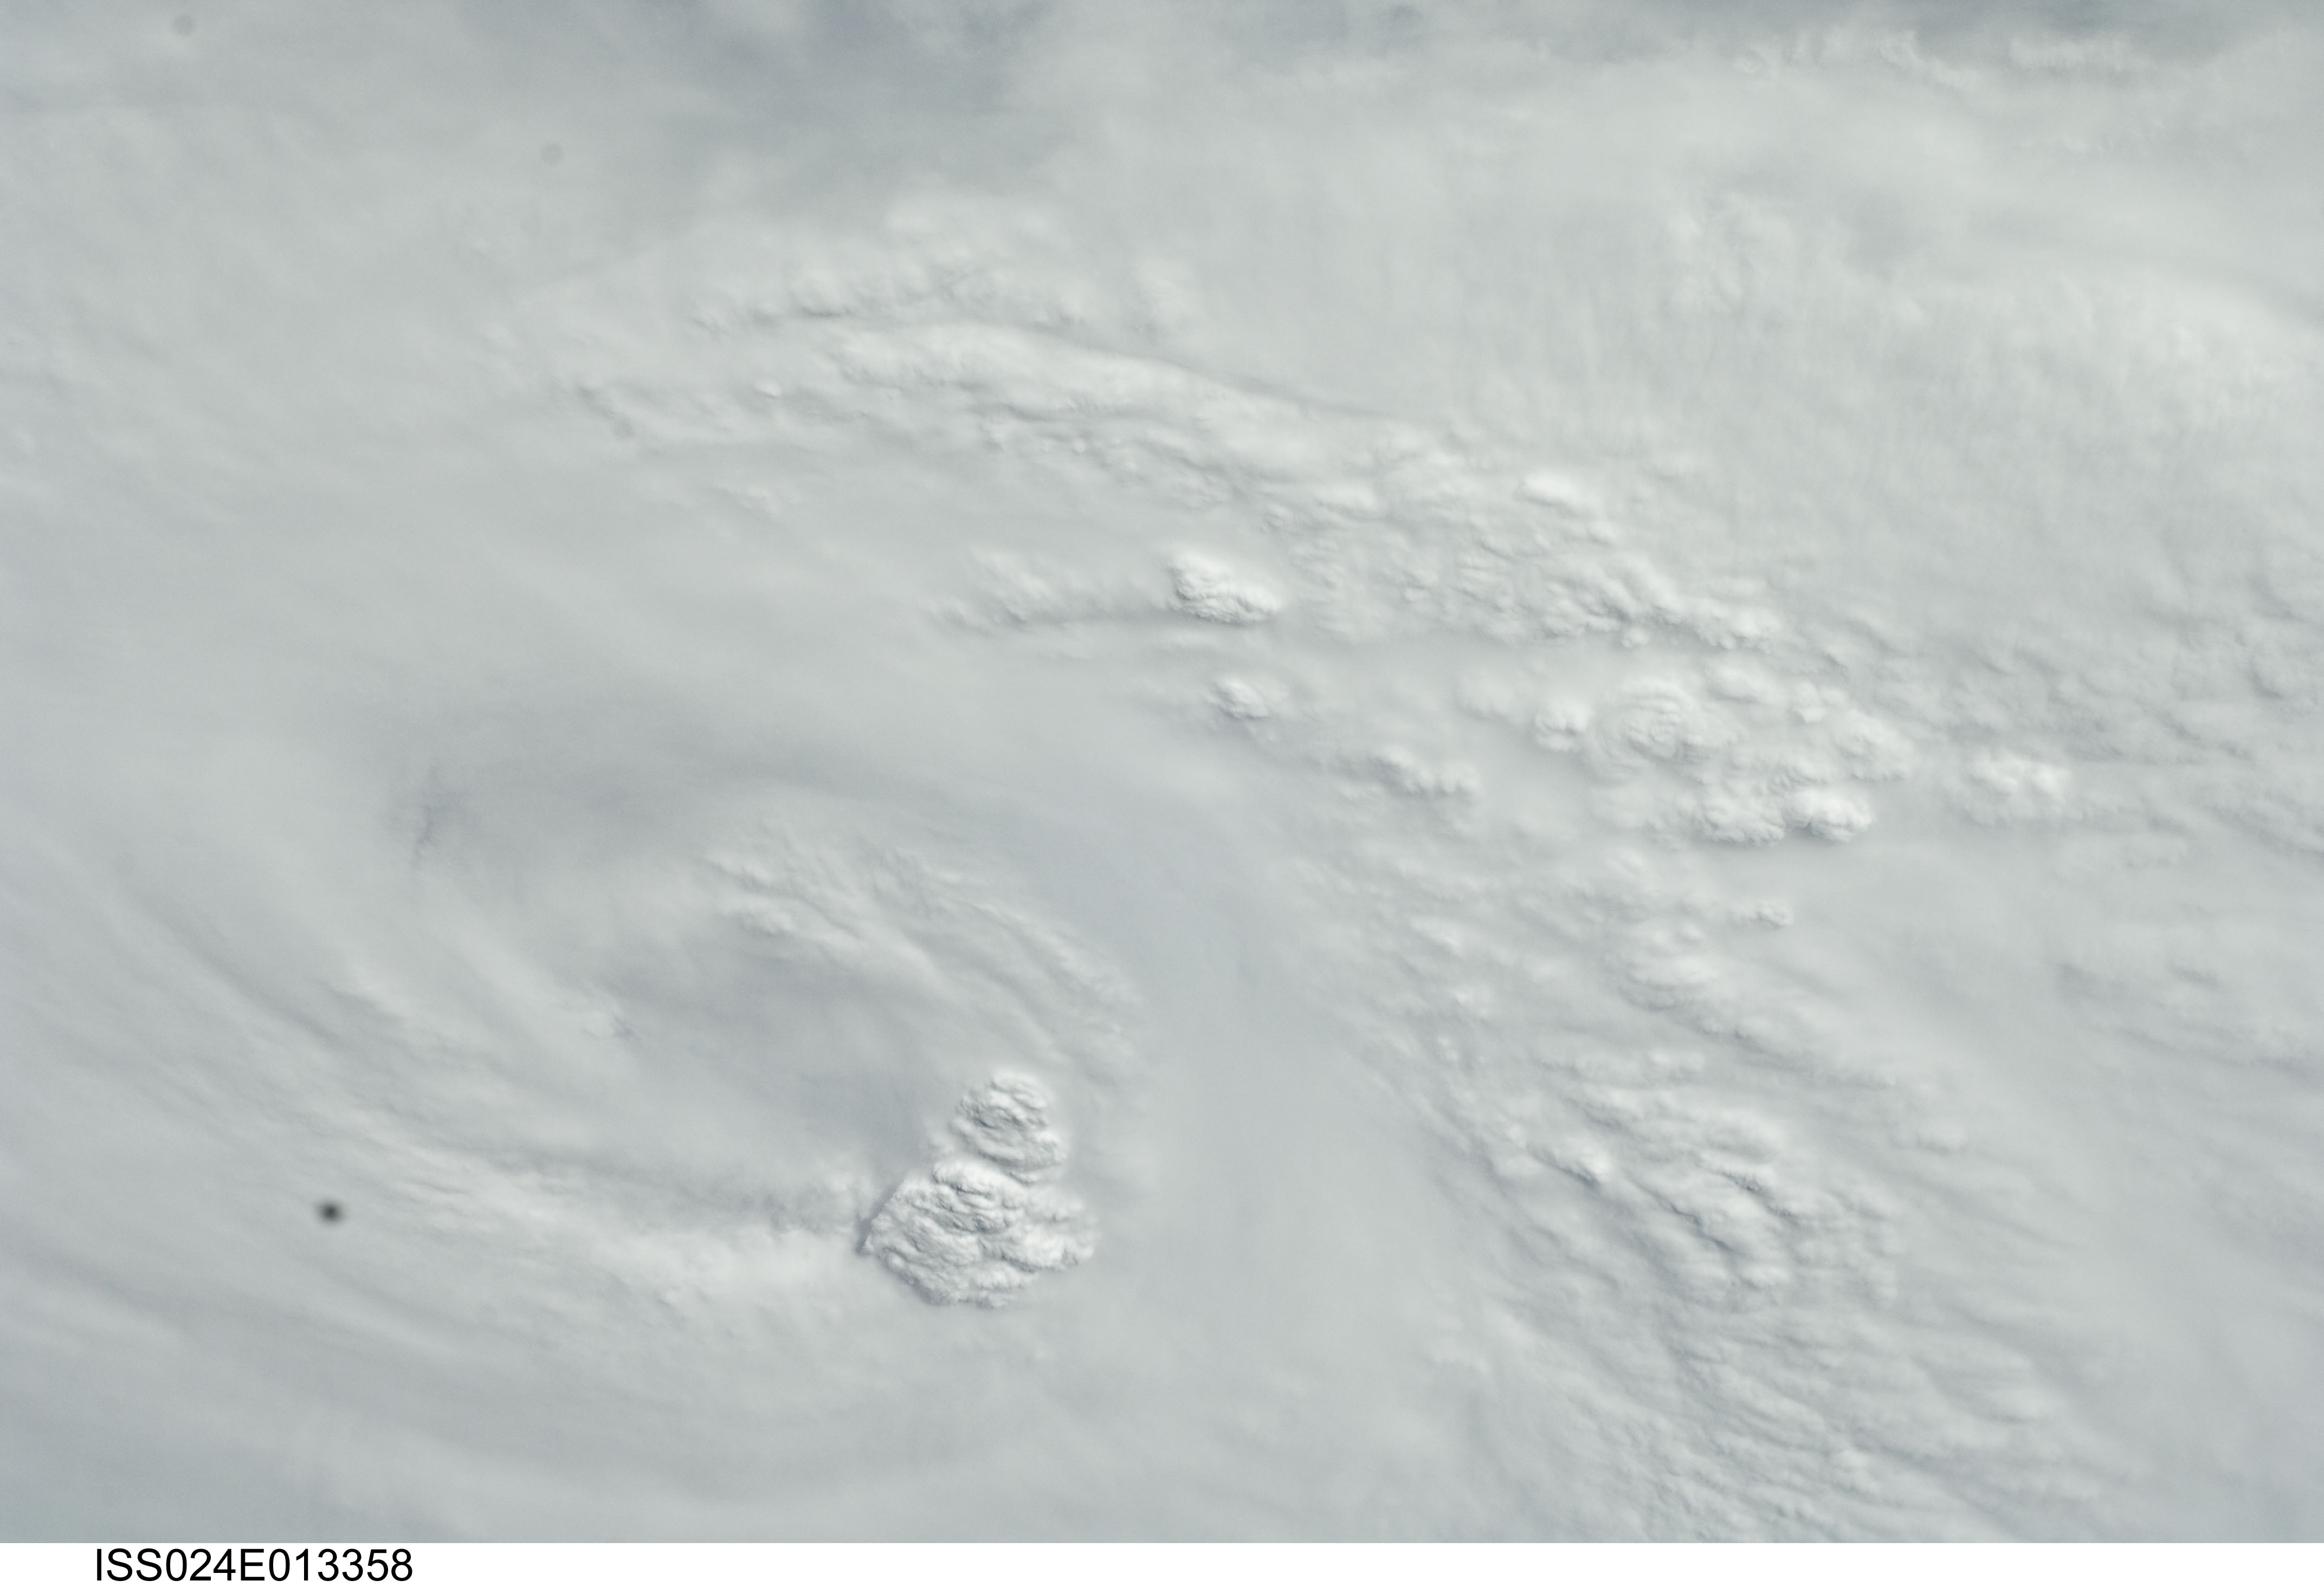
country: ATLANTIC OCEAN
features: HURRICANE EARL, CLOUD-FILLED EYE
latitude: 32.5
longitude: -75.0
